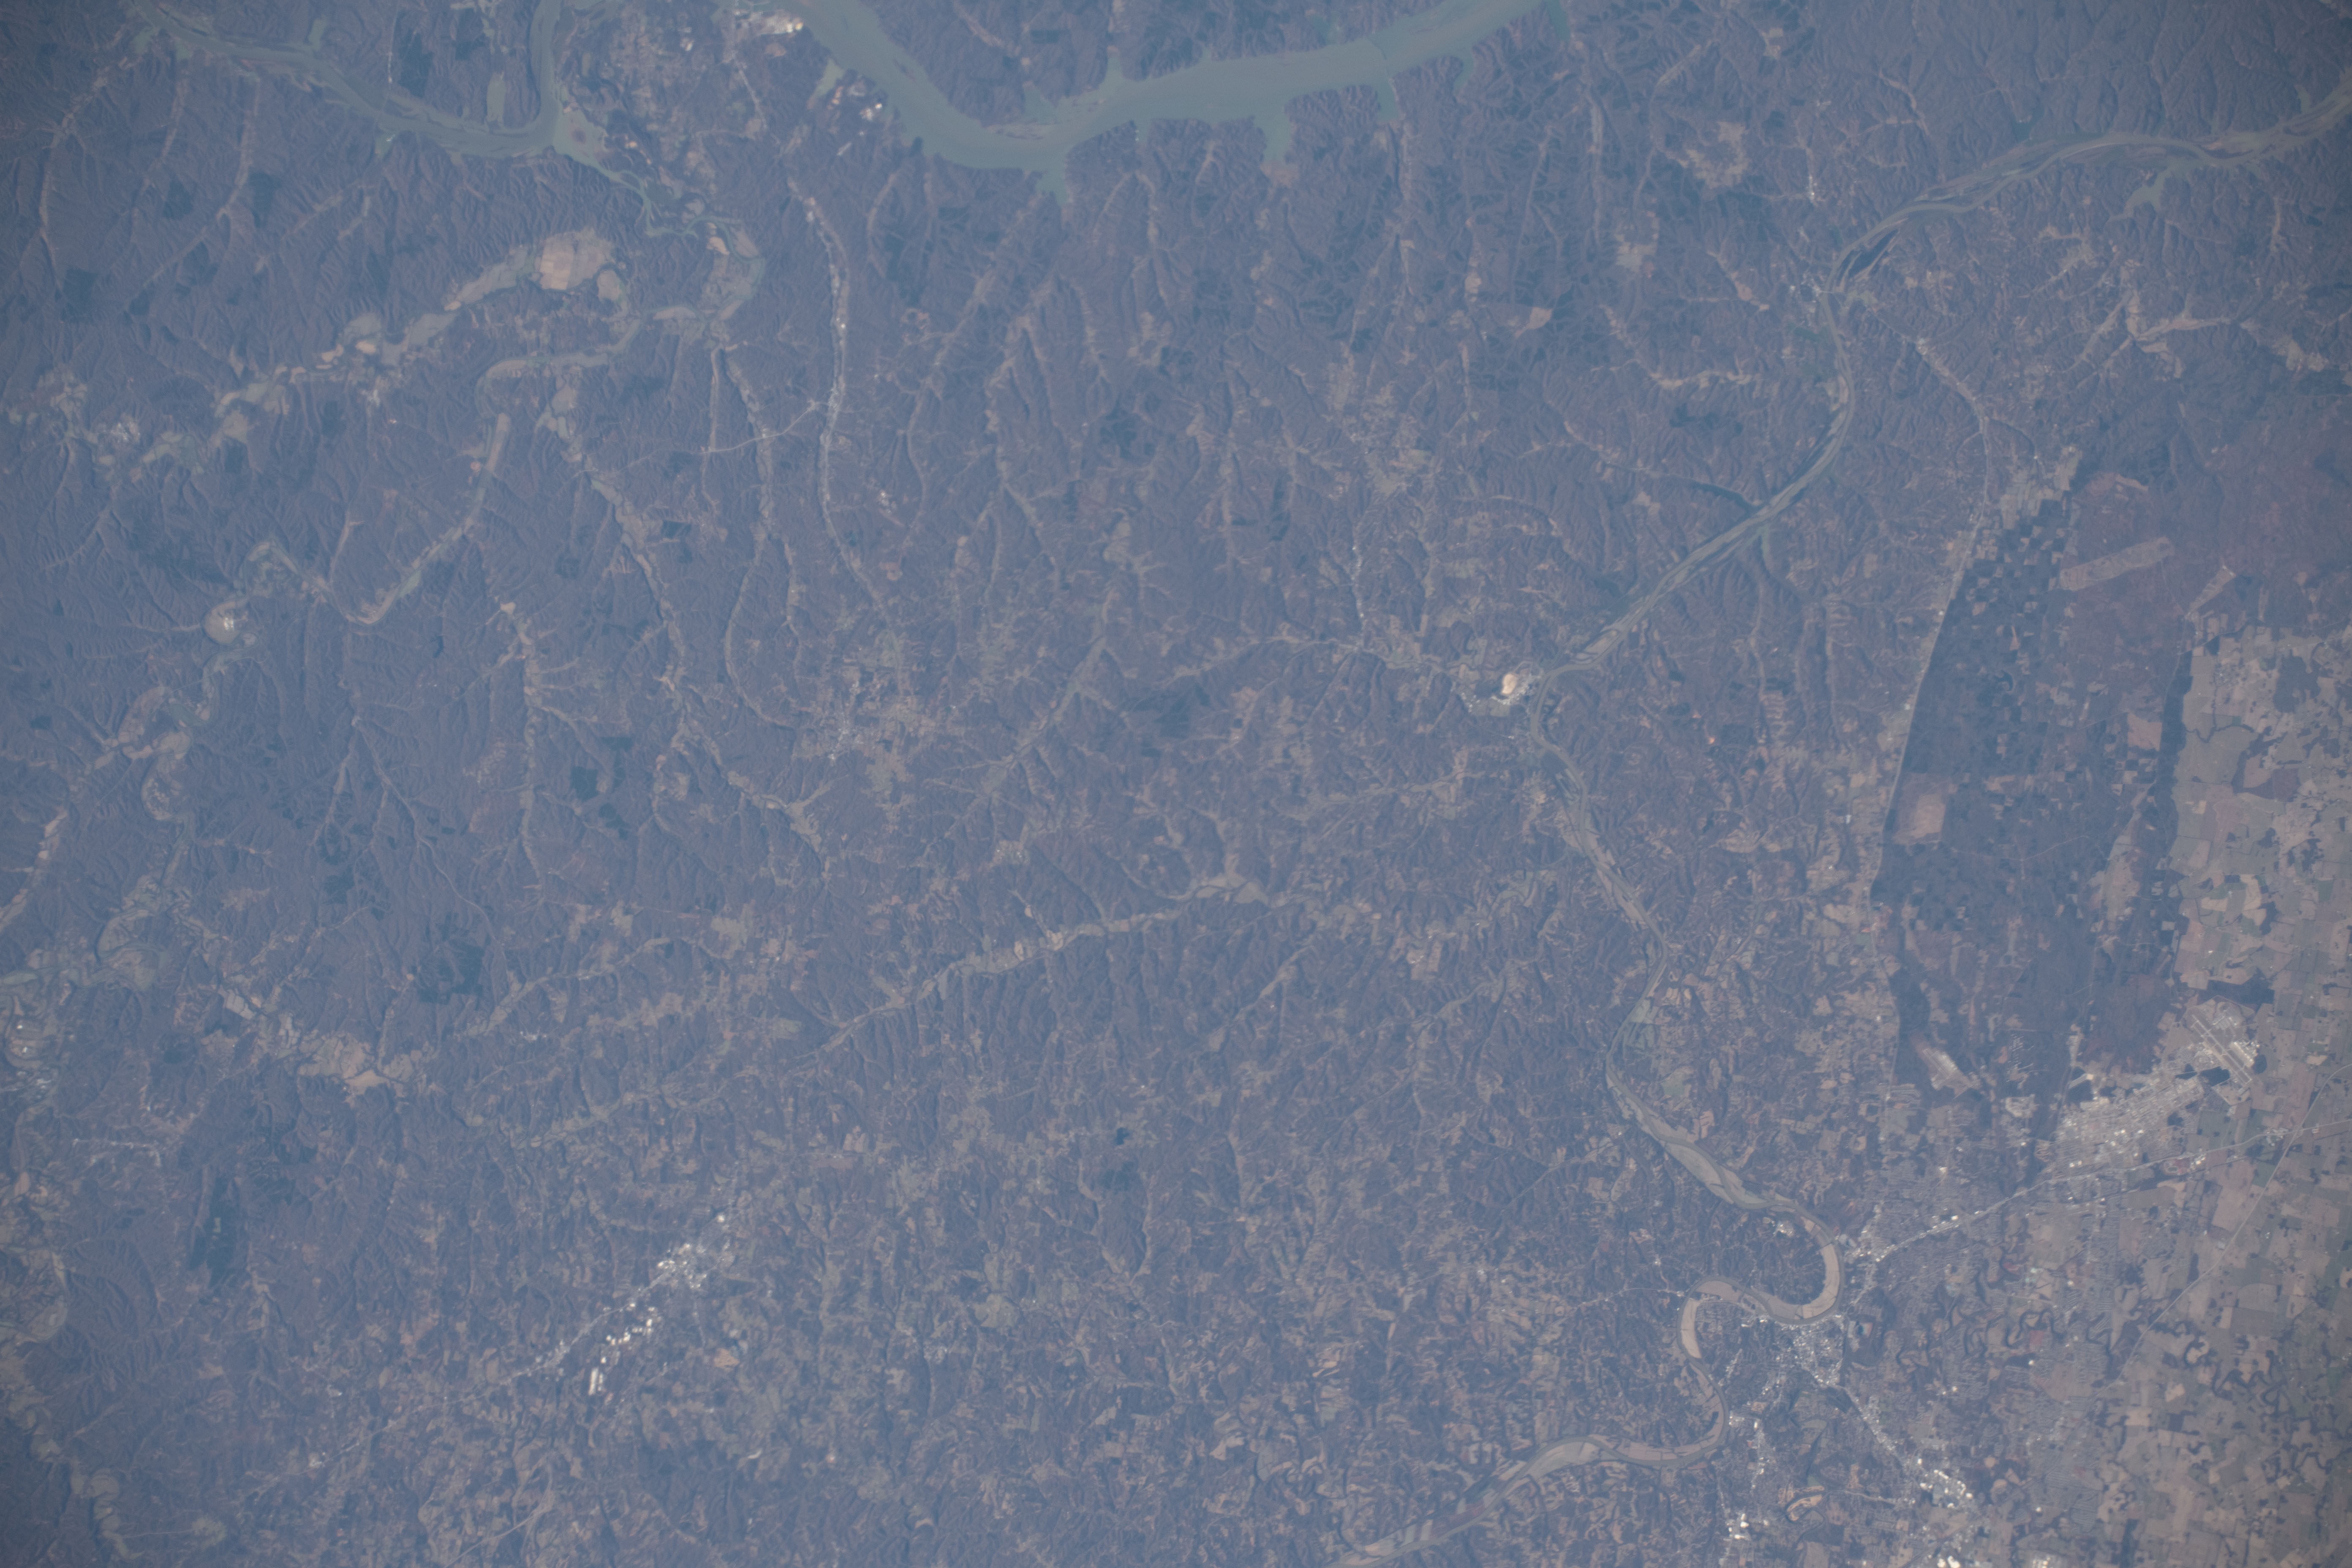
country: USA-TENNESSEE
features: FORT CAMPBELL, CUMBERLAND RIVER, KENTUCKY, CLARKSVILLE, TENNESSEE
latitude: 36.2
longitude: -87.6
